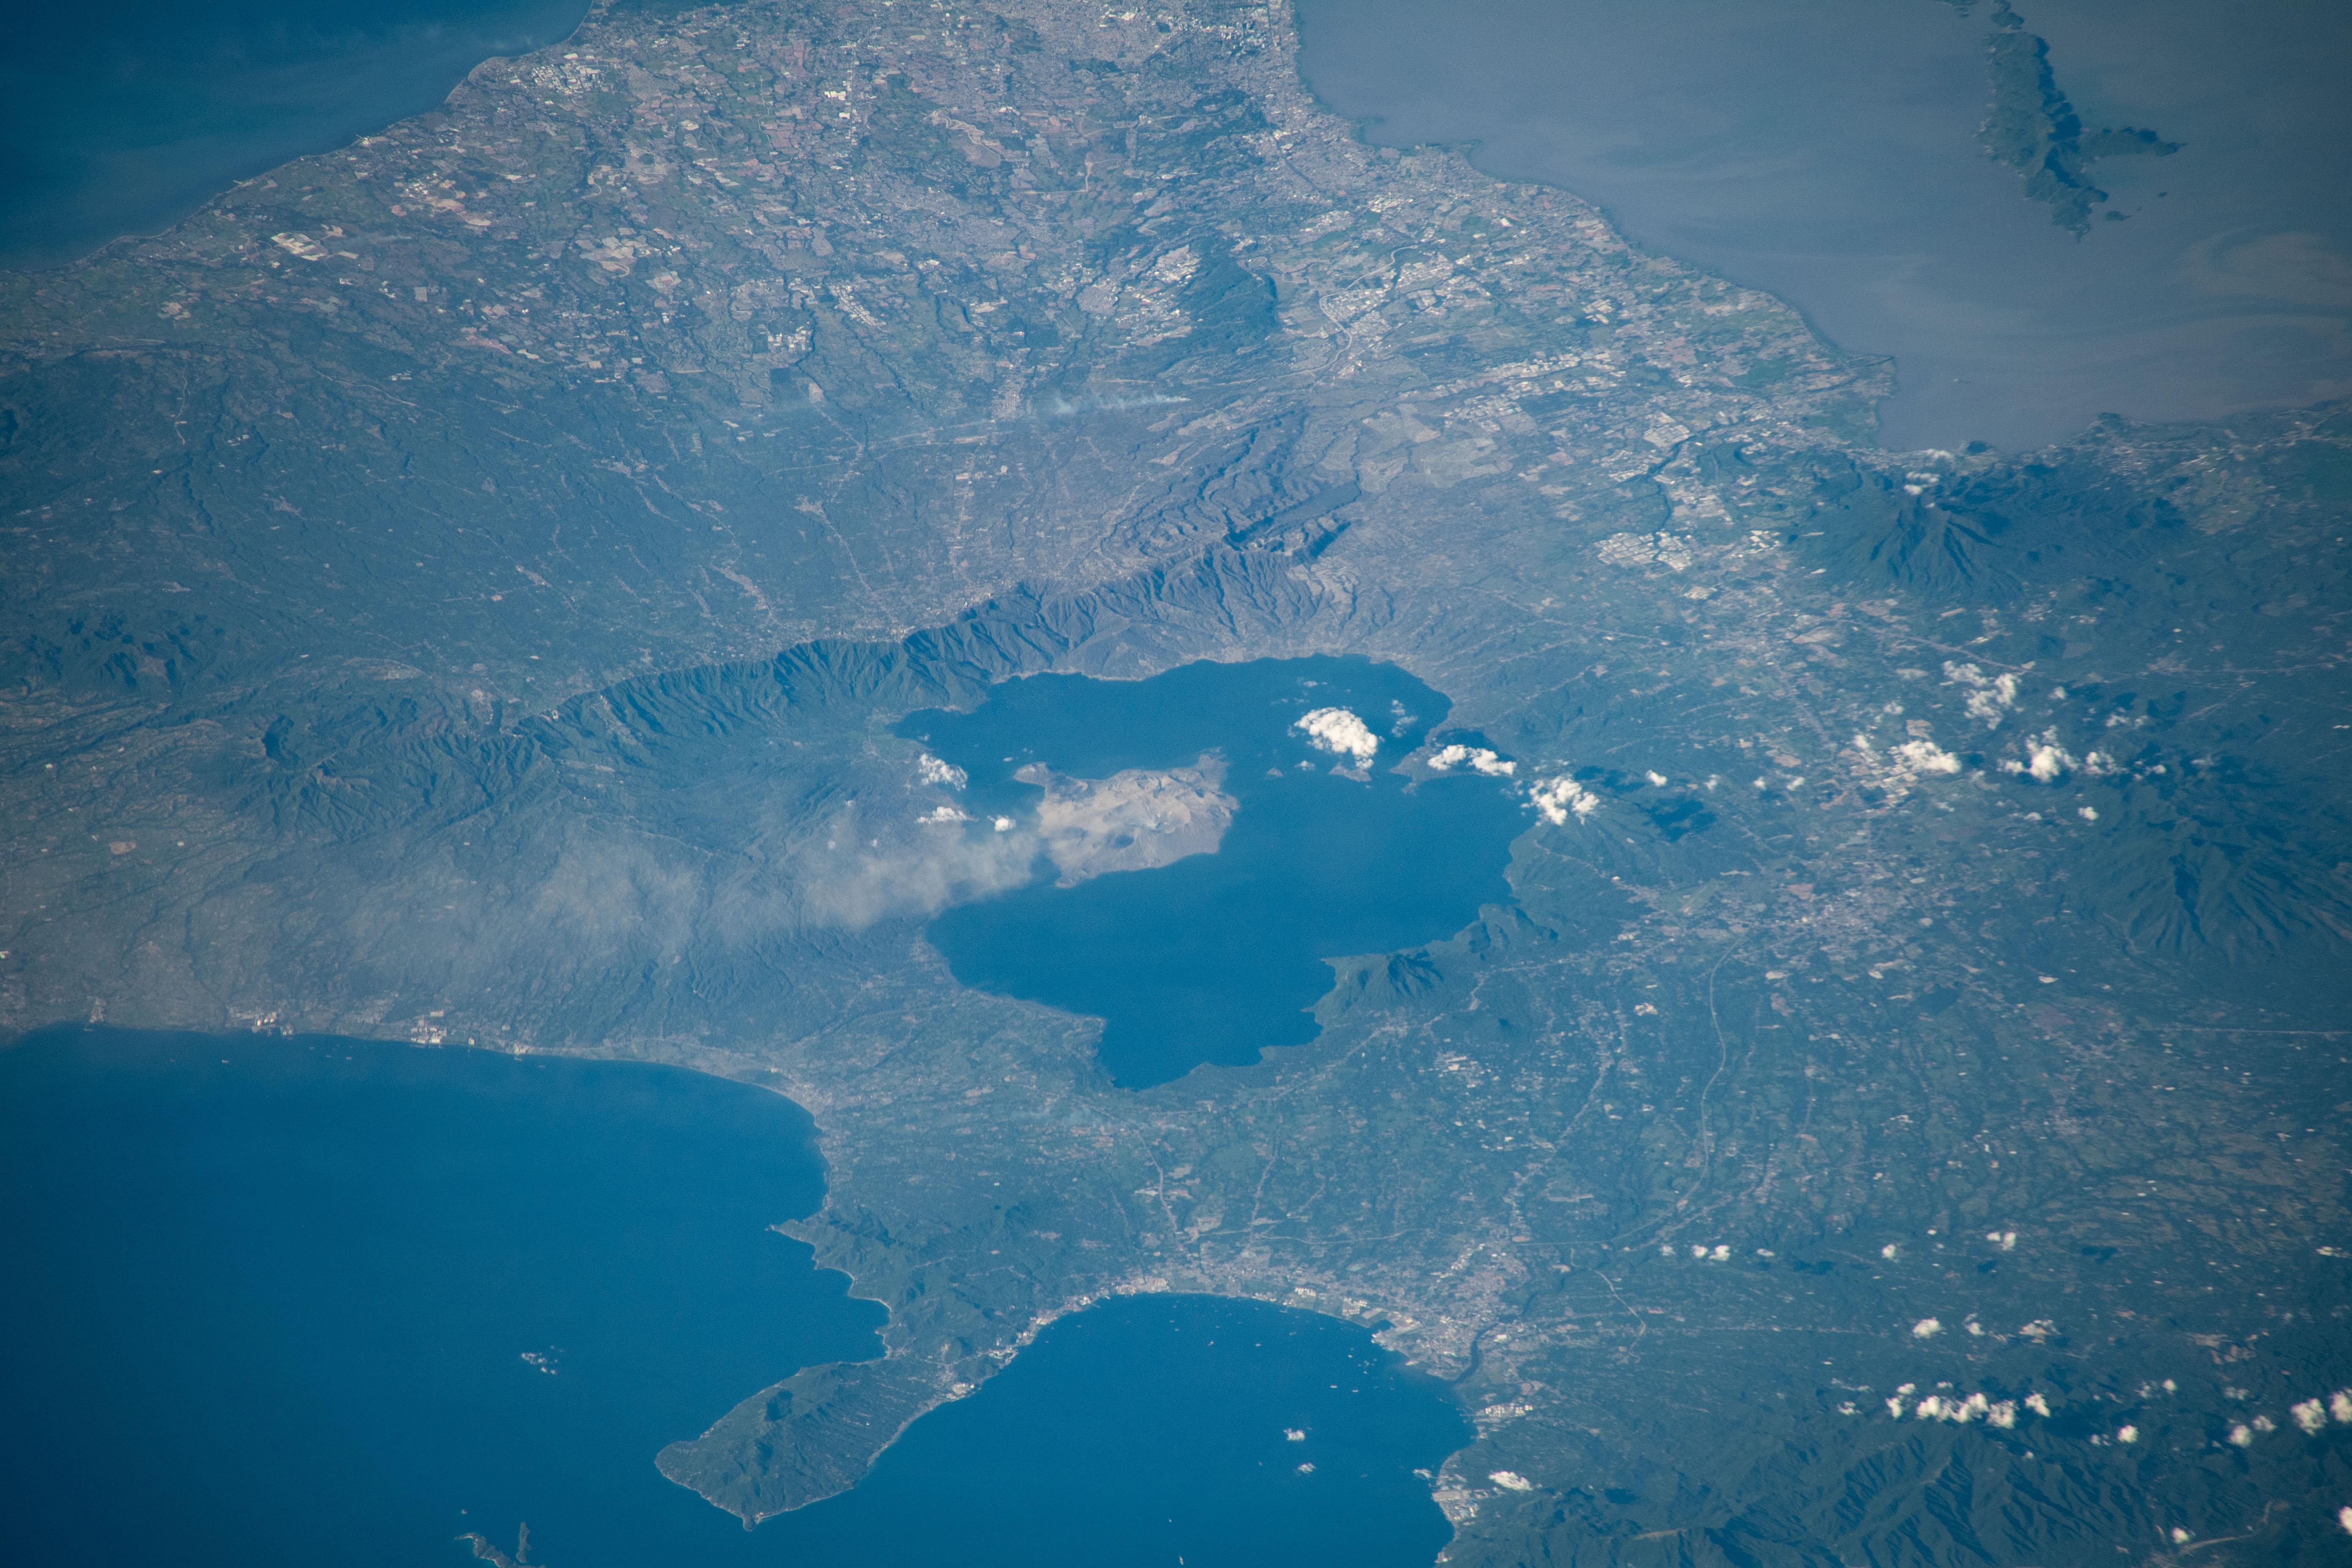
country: PHILIPPINES
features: TAAL VOLCANO, SMOKE PLUME, ERUPTION, TAAL LAKE, LAGUNA LAKE, BATANGAS, SAN PEDRO, BALAYAN BAY
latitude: 14.0
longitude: 121.0
